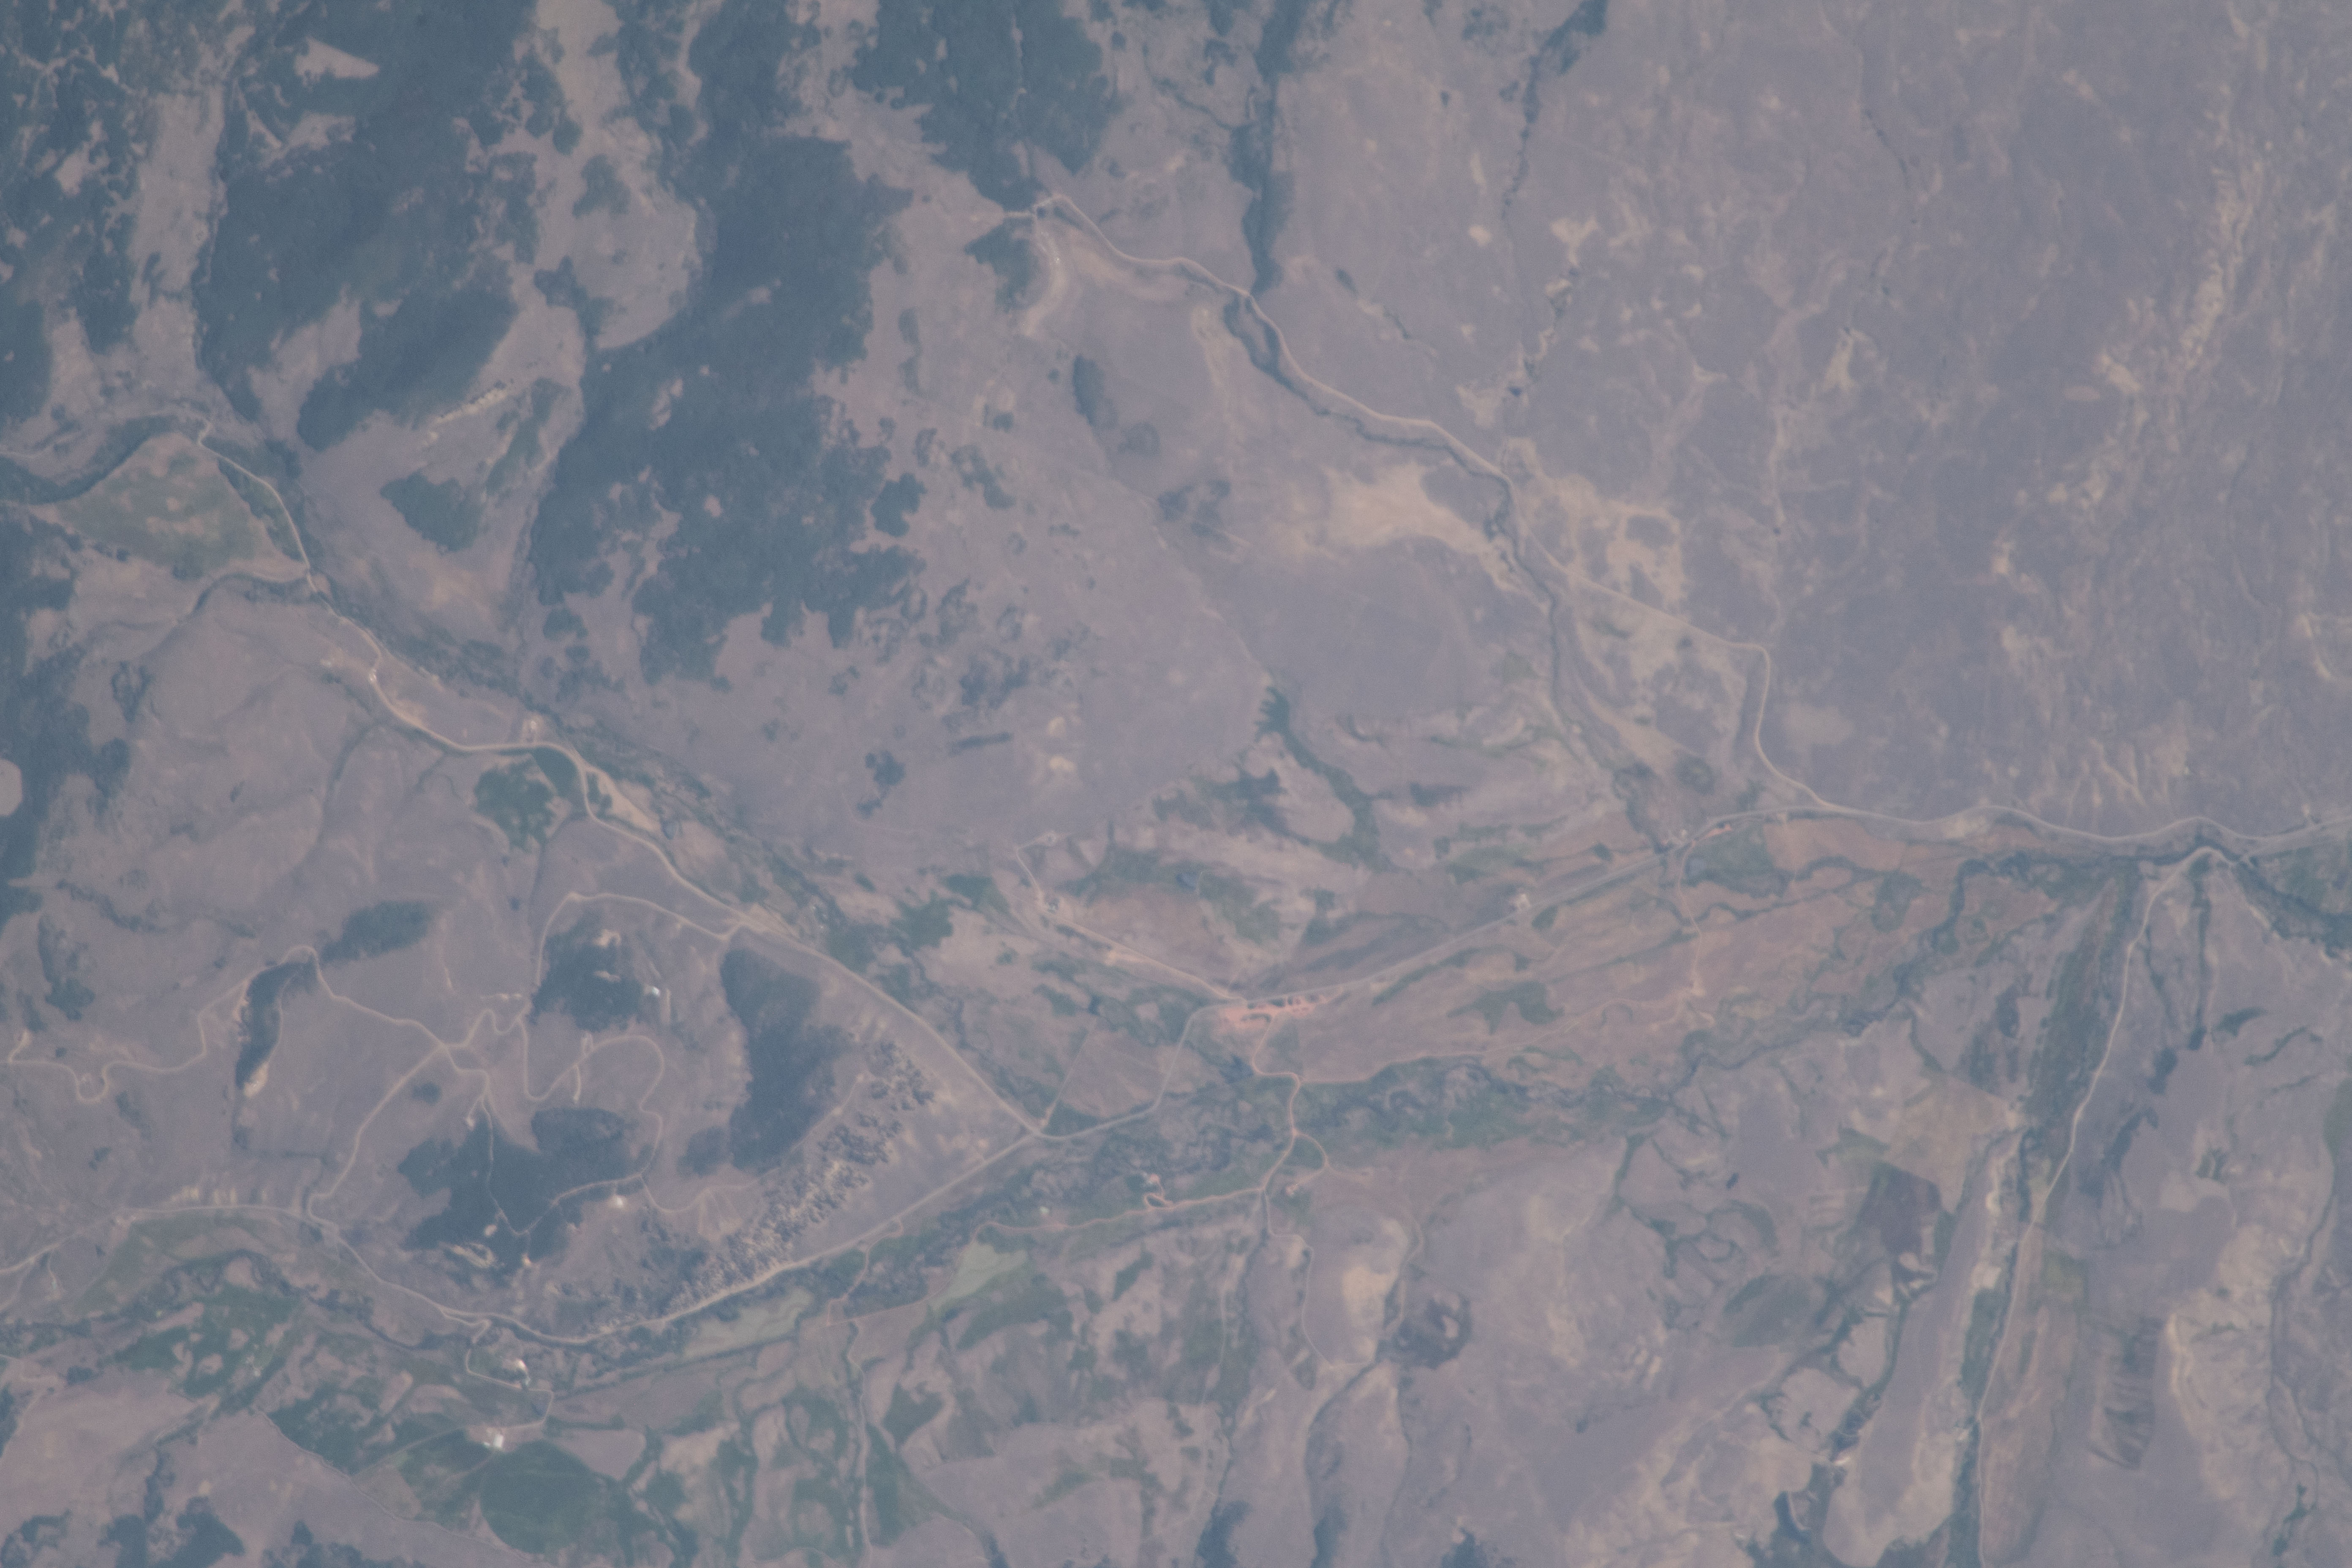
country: USA-COLORADO
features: CARBON PEAK, WHETSTONE MOUNTAIN, MOUNT AXTELL, MOUNT CRESTED BUTTE
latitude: 38.7
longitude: -107.0
